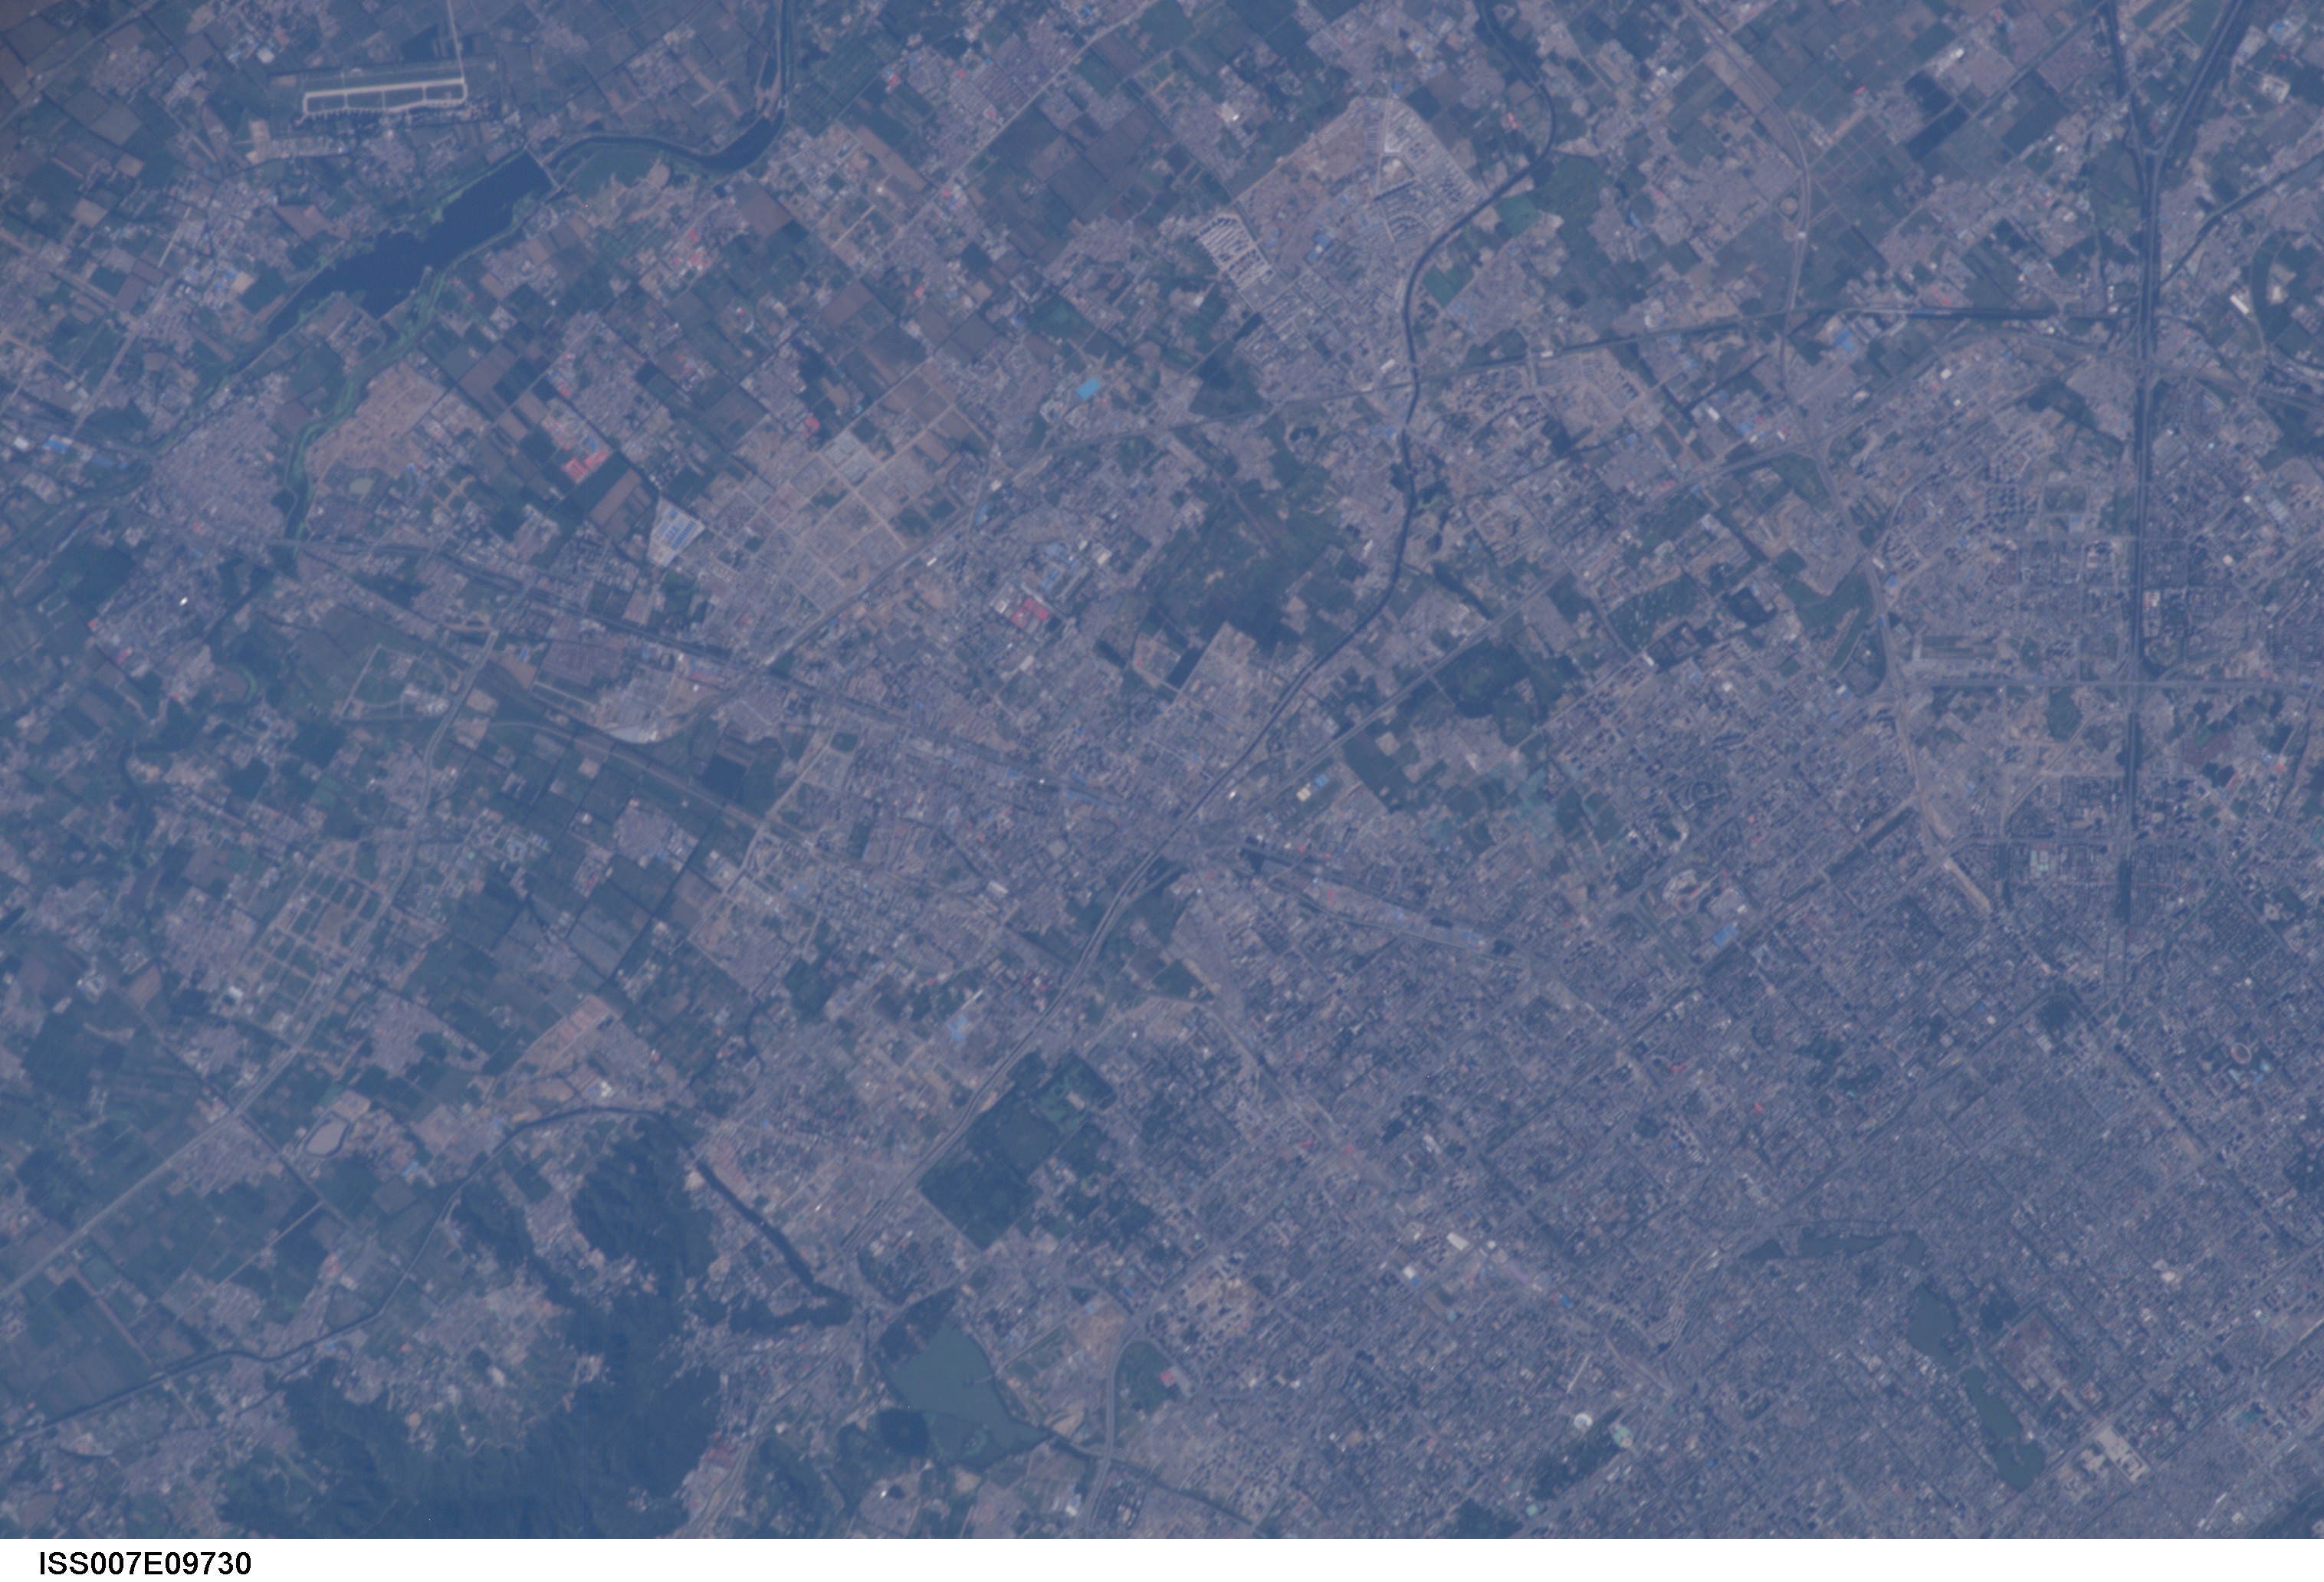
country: CHINA
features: BEIJING, NORTH SECTOR, AIRPORT
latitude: 40.0
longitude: 116.5
